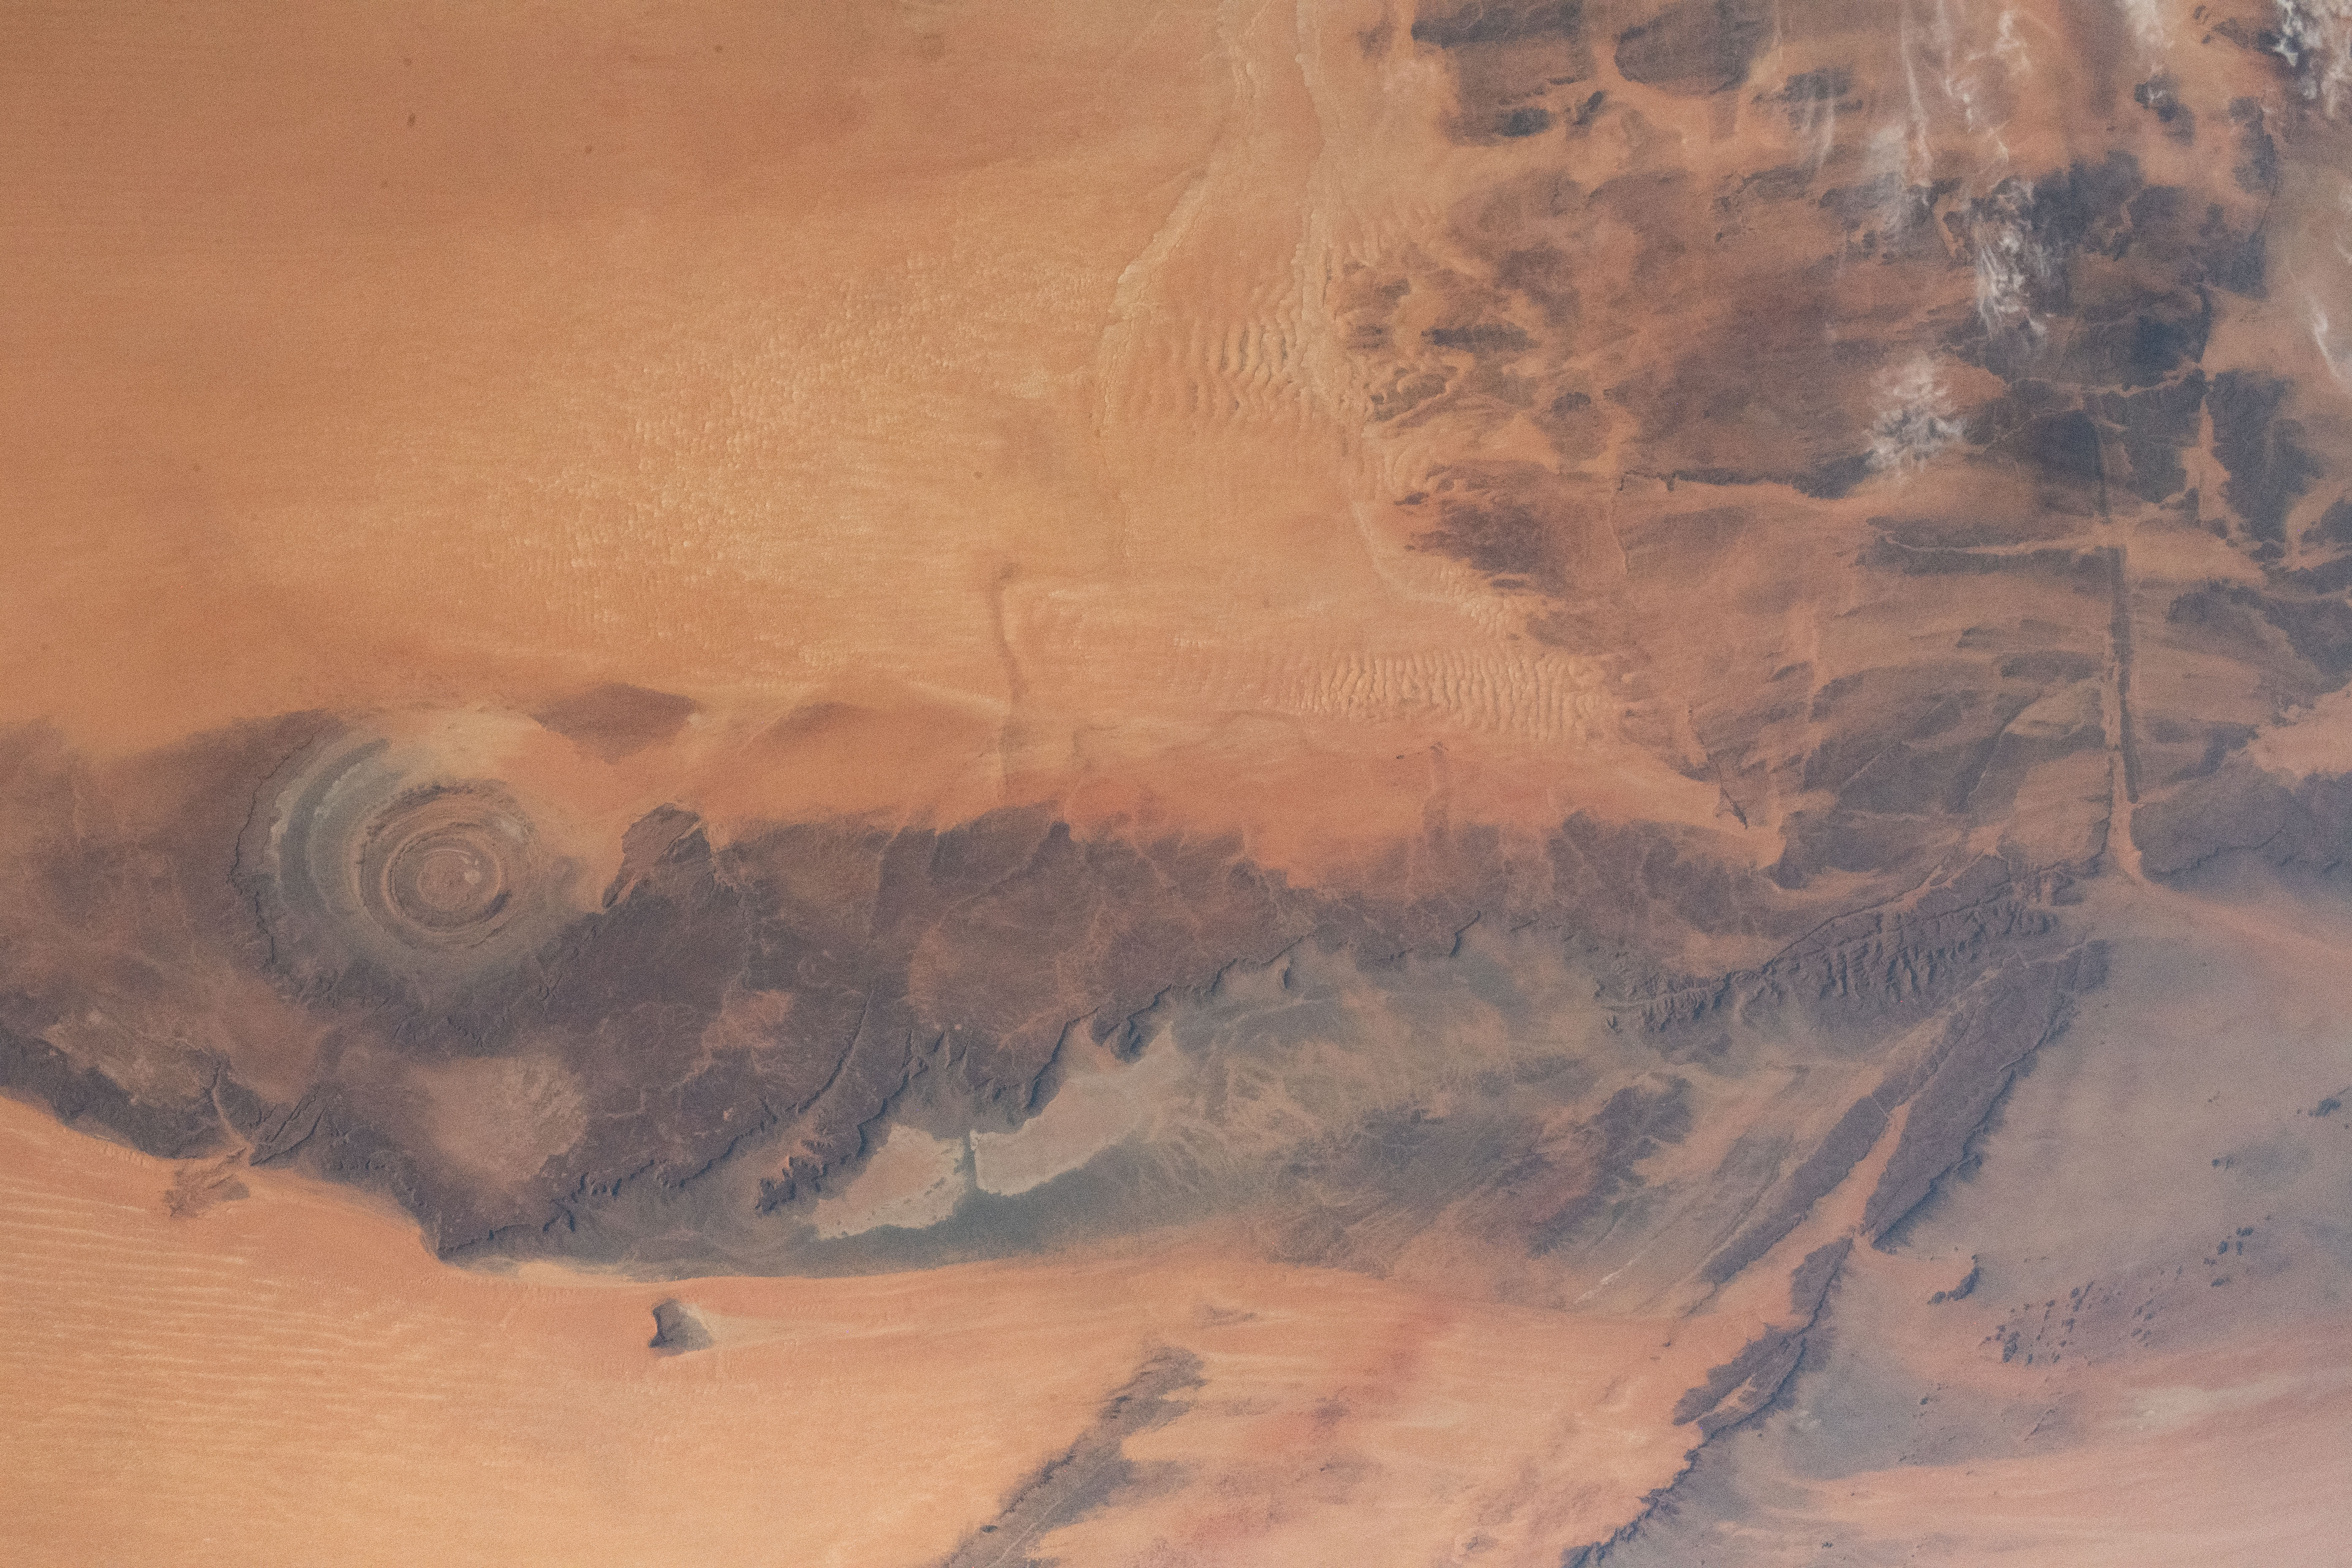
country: MAURITANIA
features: AFRICA,JRAIF,MAURITANIA,RICHAT STRUCTURE,OUADANE,EYE OF THE SAHARA
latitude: 20.5
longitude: -12.0
